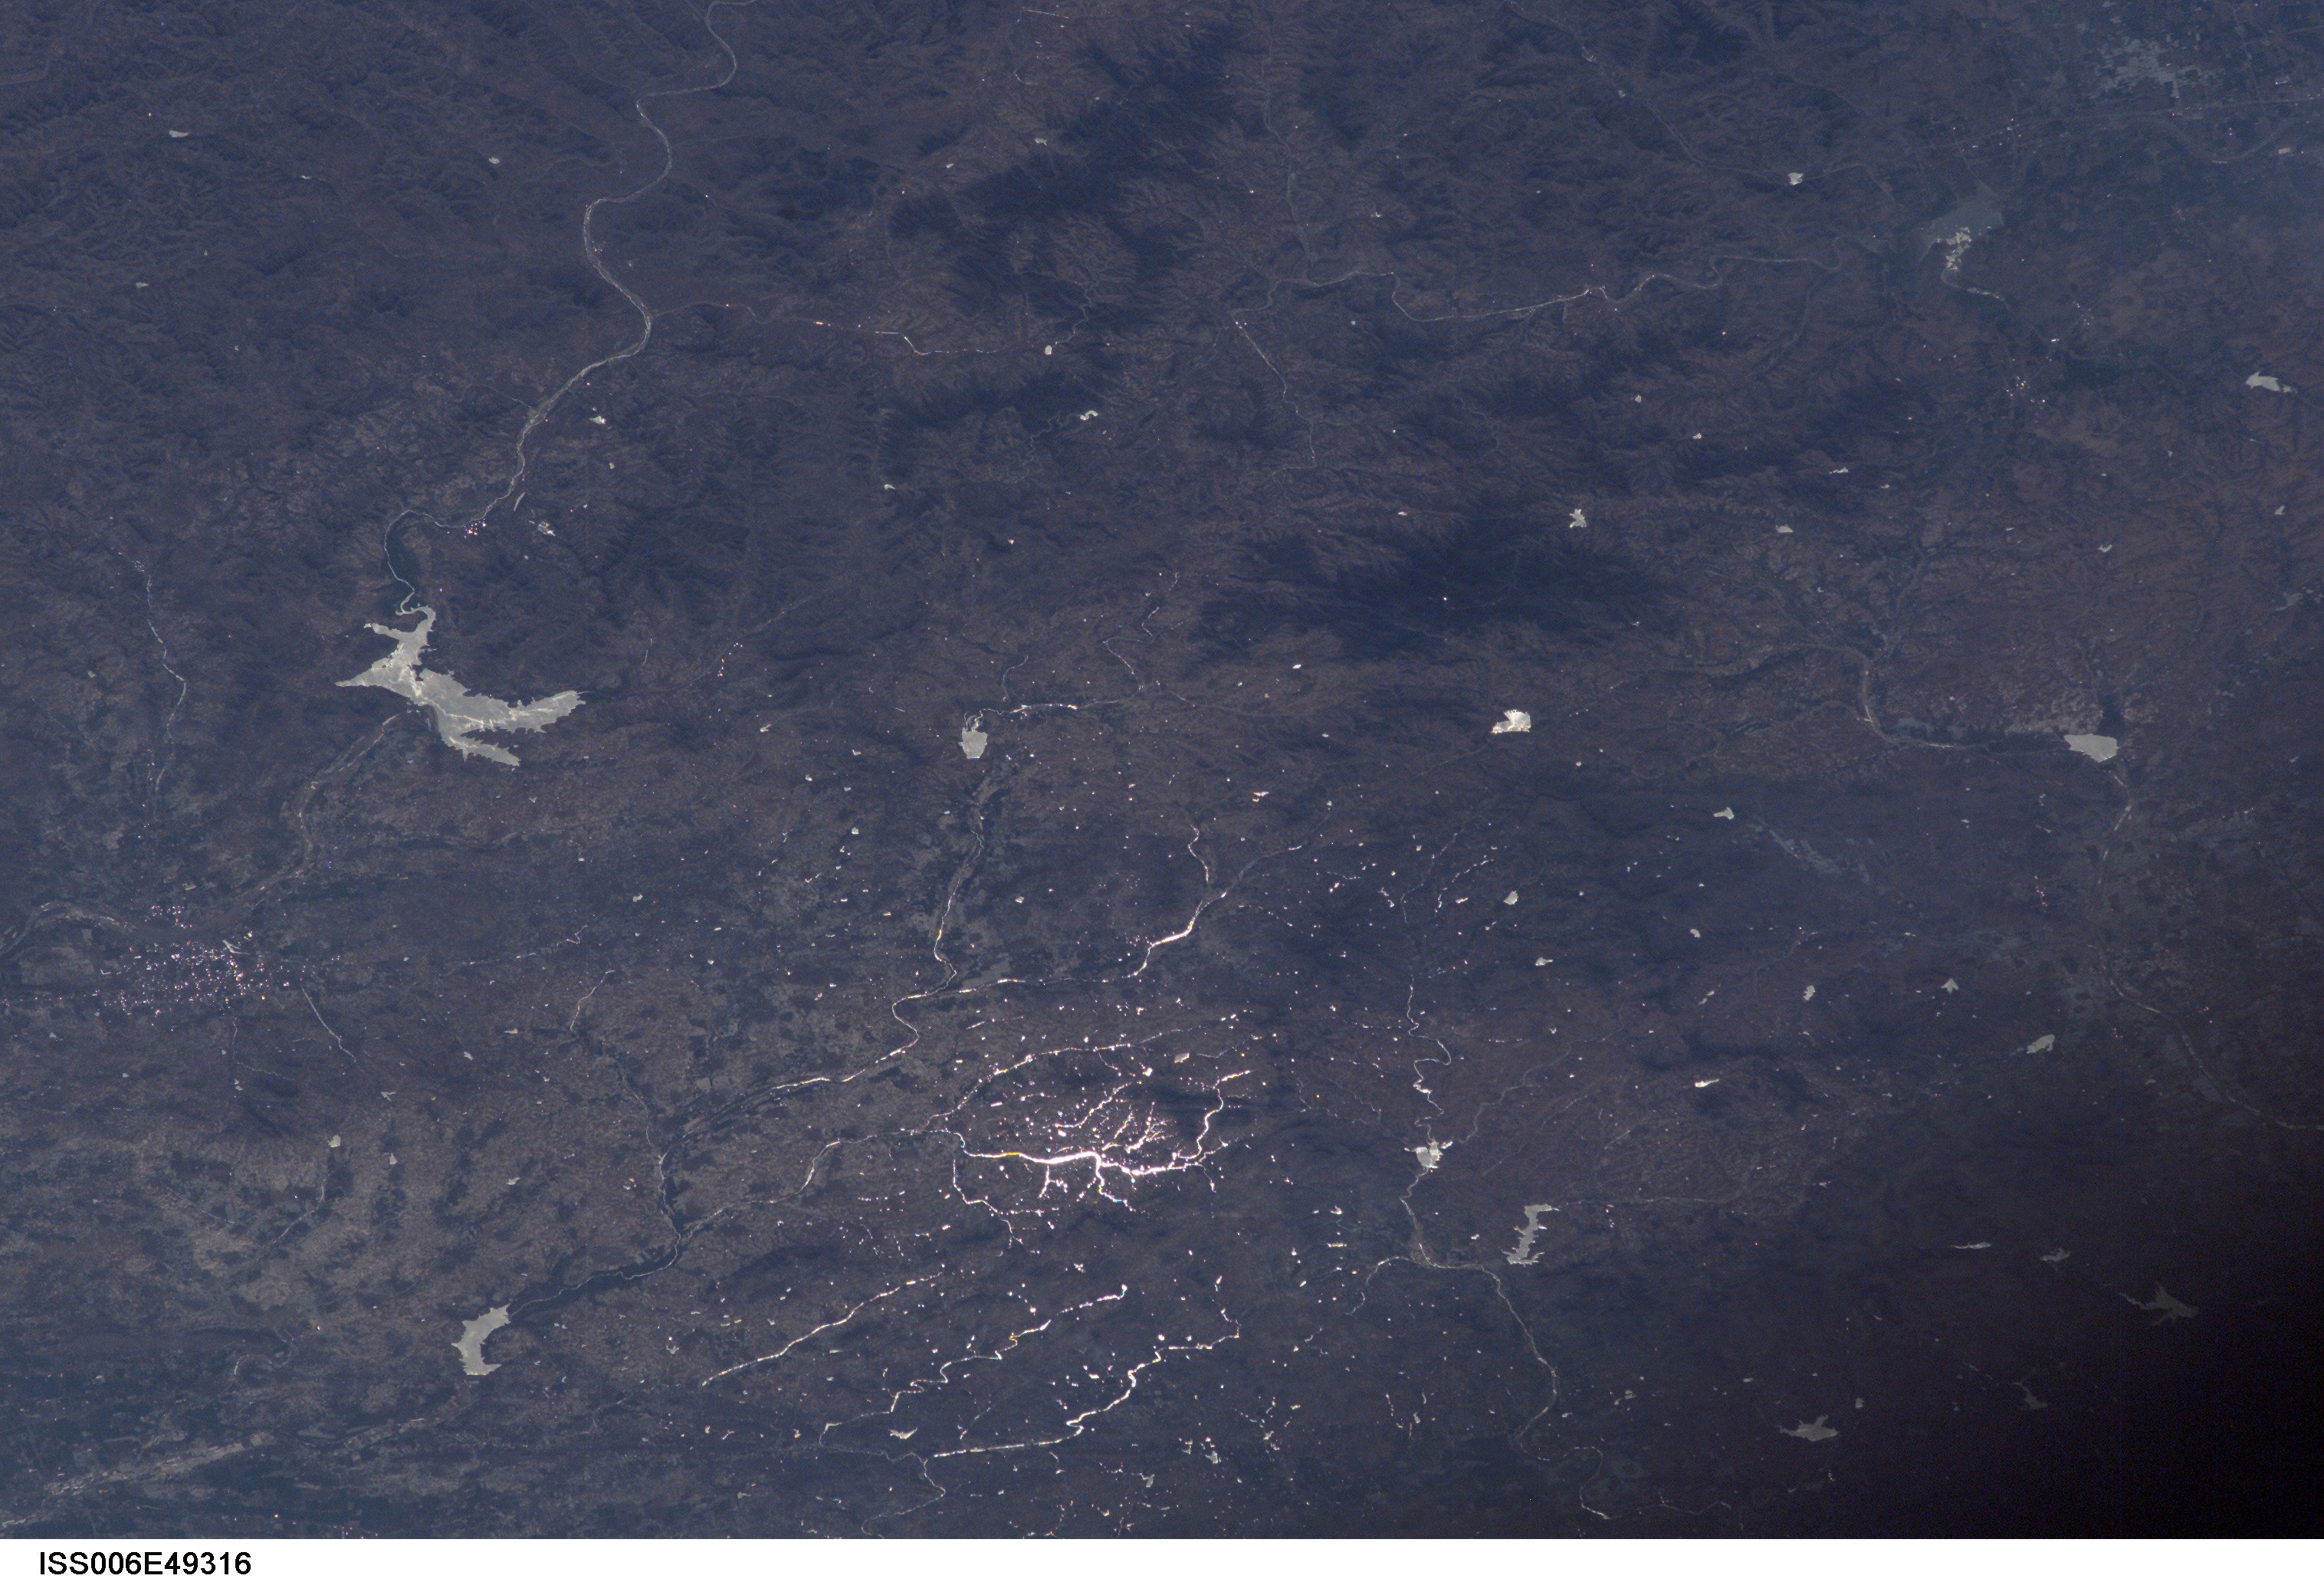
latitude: 36.0
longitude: 118.5
